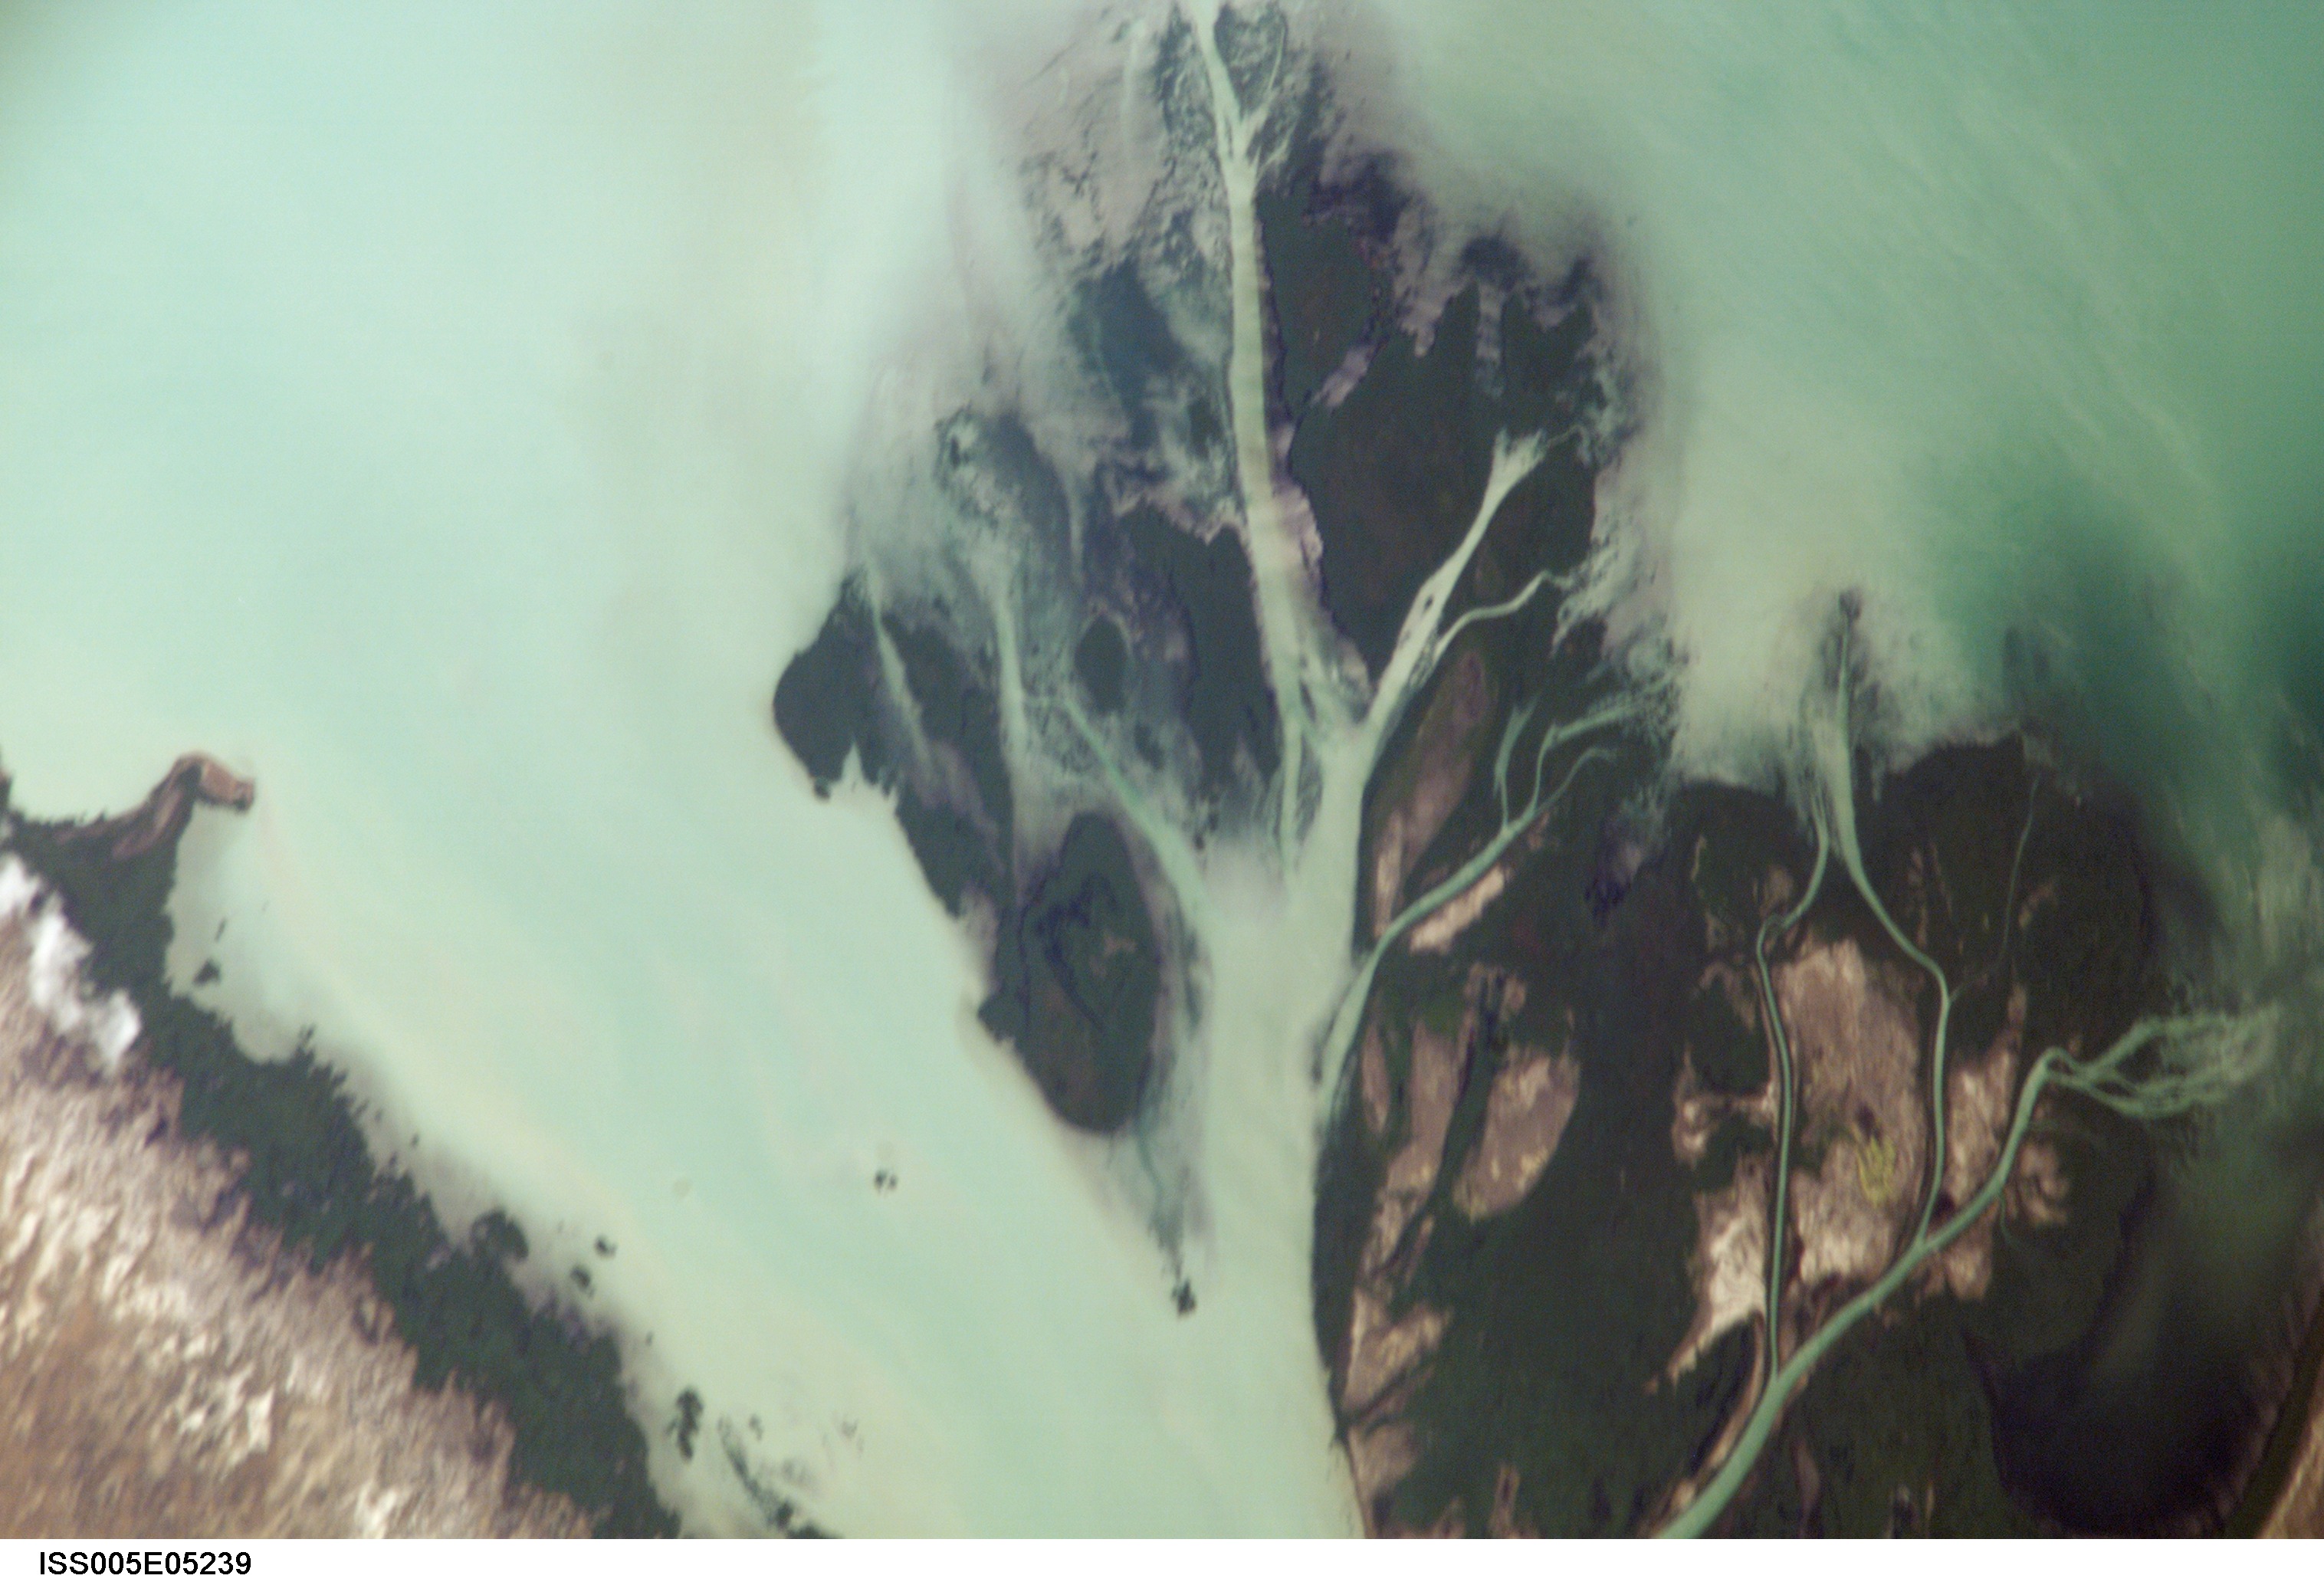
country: KAZAKHSTAN
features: ORTASU DELTA, L. BALKHASH
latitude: 46.5
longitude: 75.5
